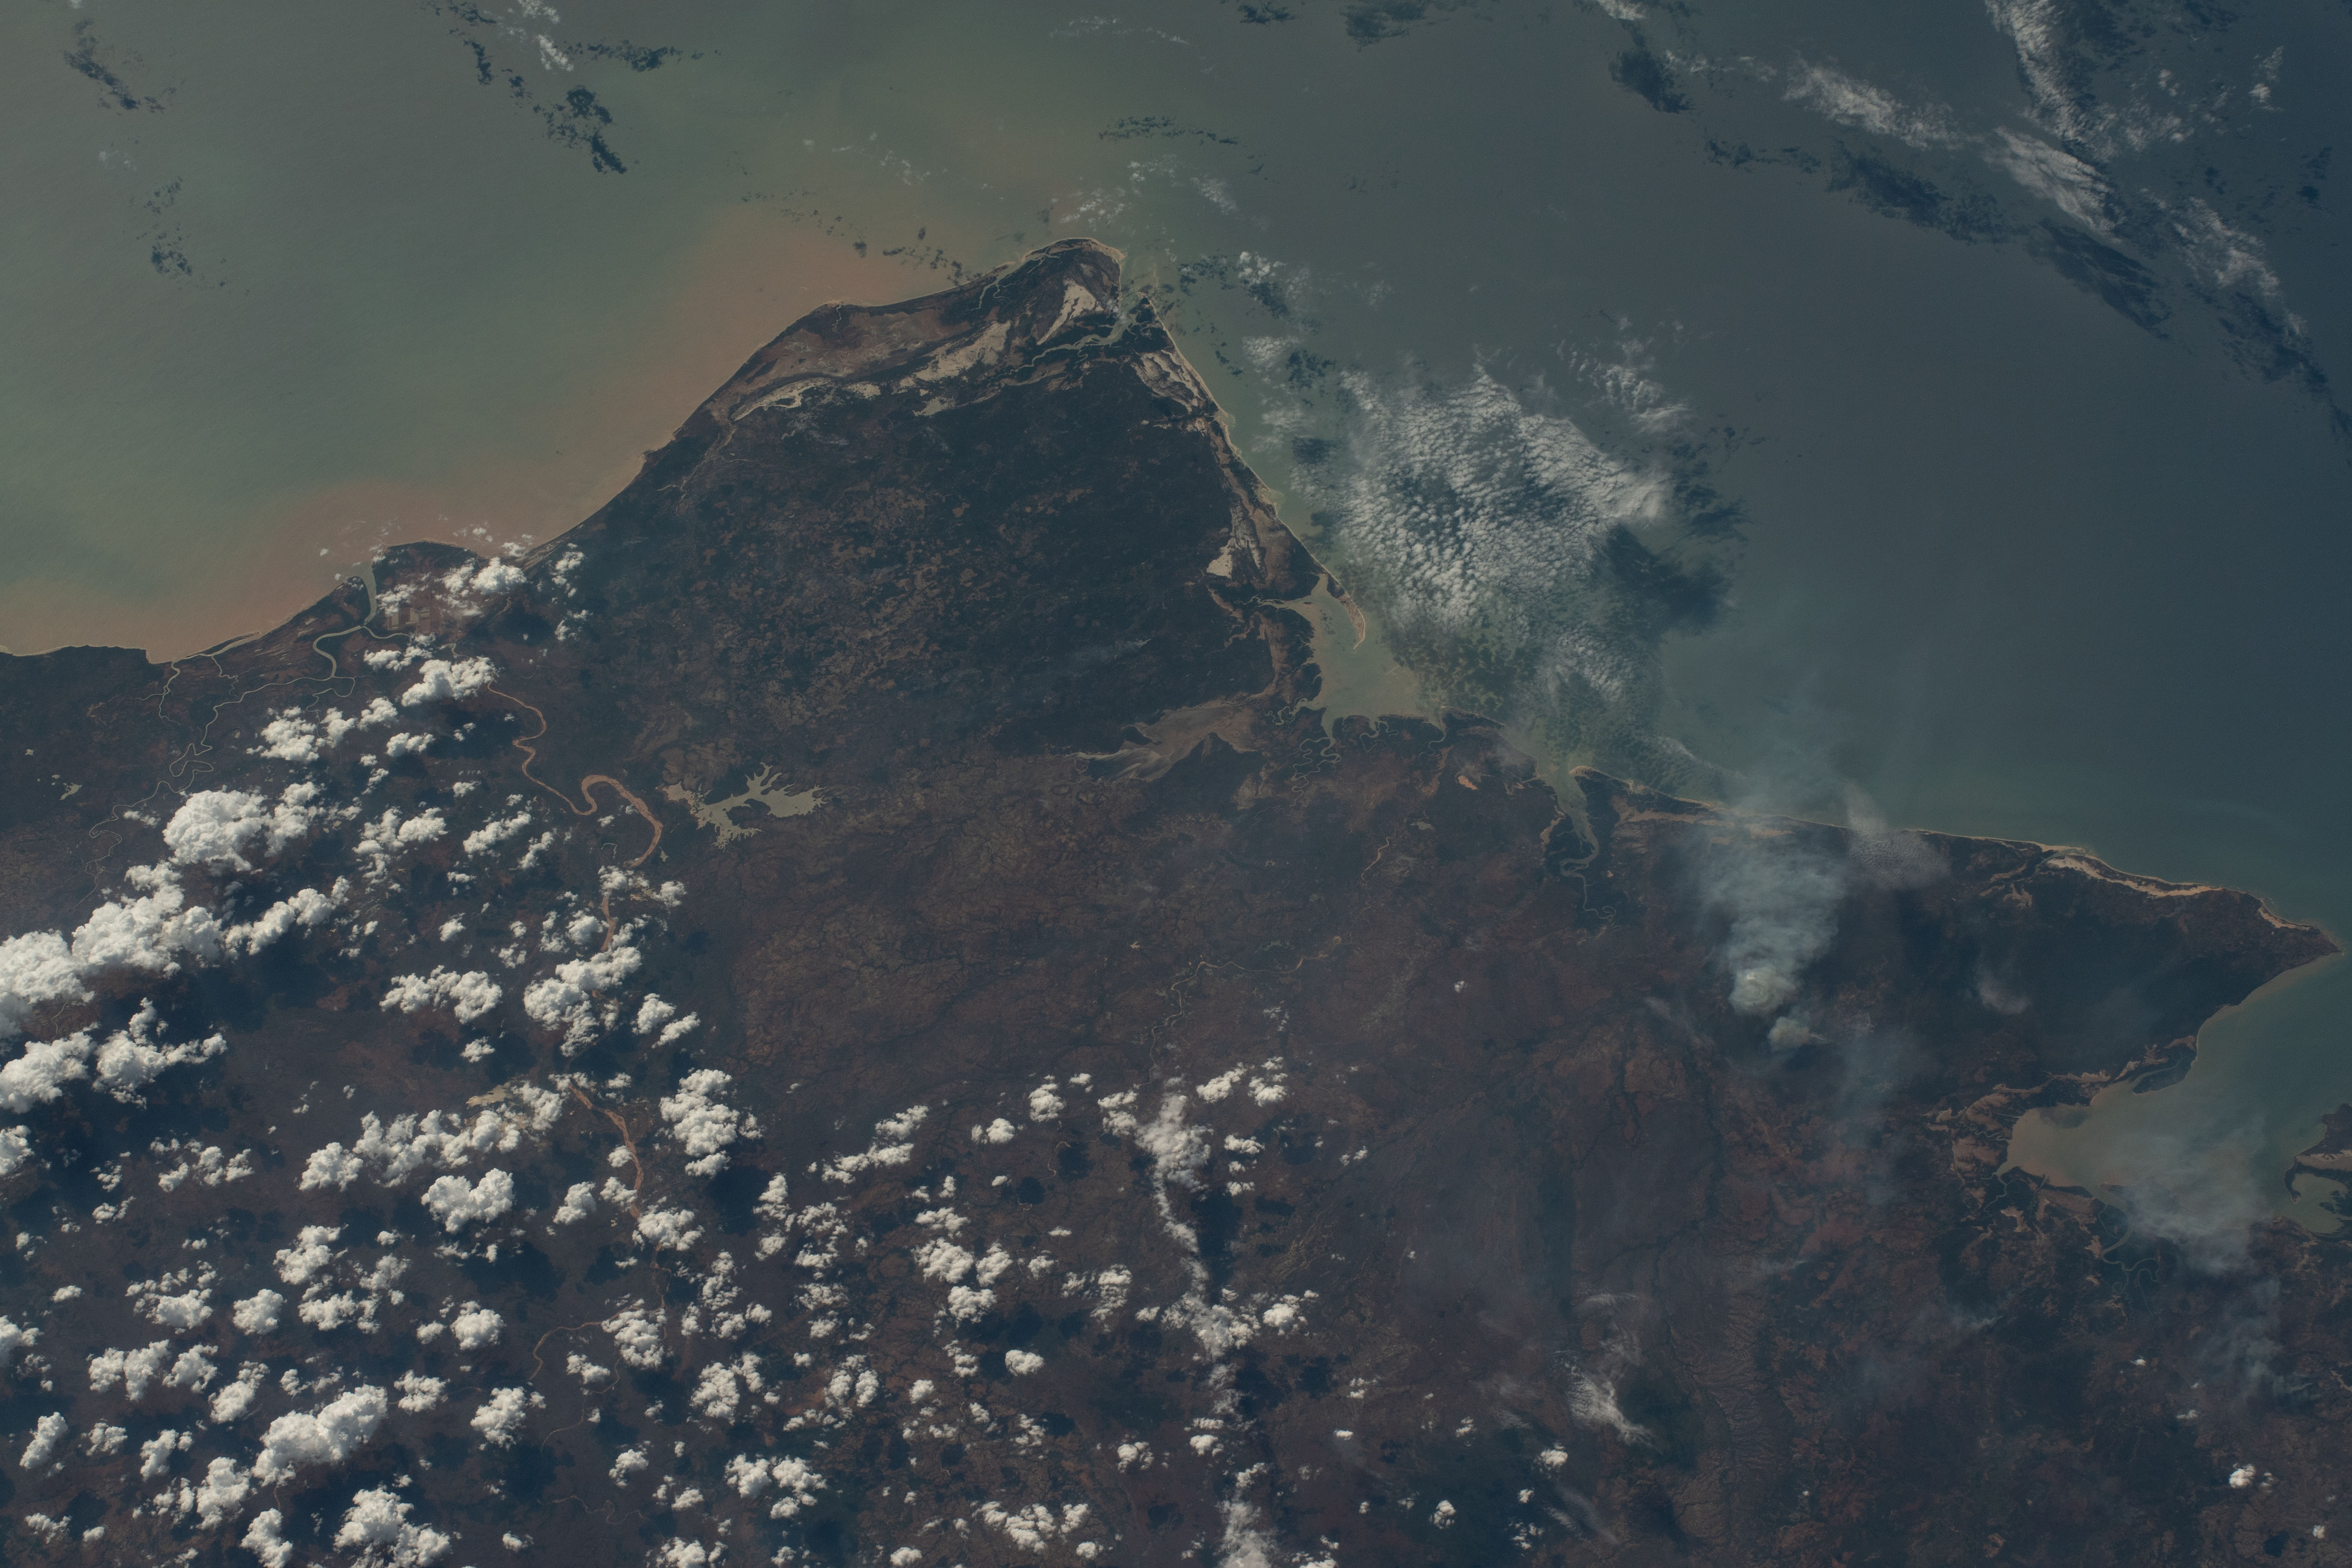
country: MADAGASCAR
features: MOZAMBIQUE CHANNEL, MADAGASCAR
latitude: -16.4
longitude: 44.8
